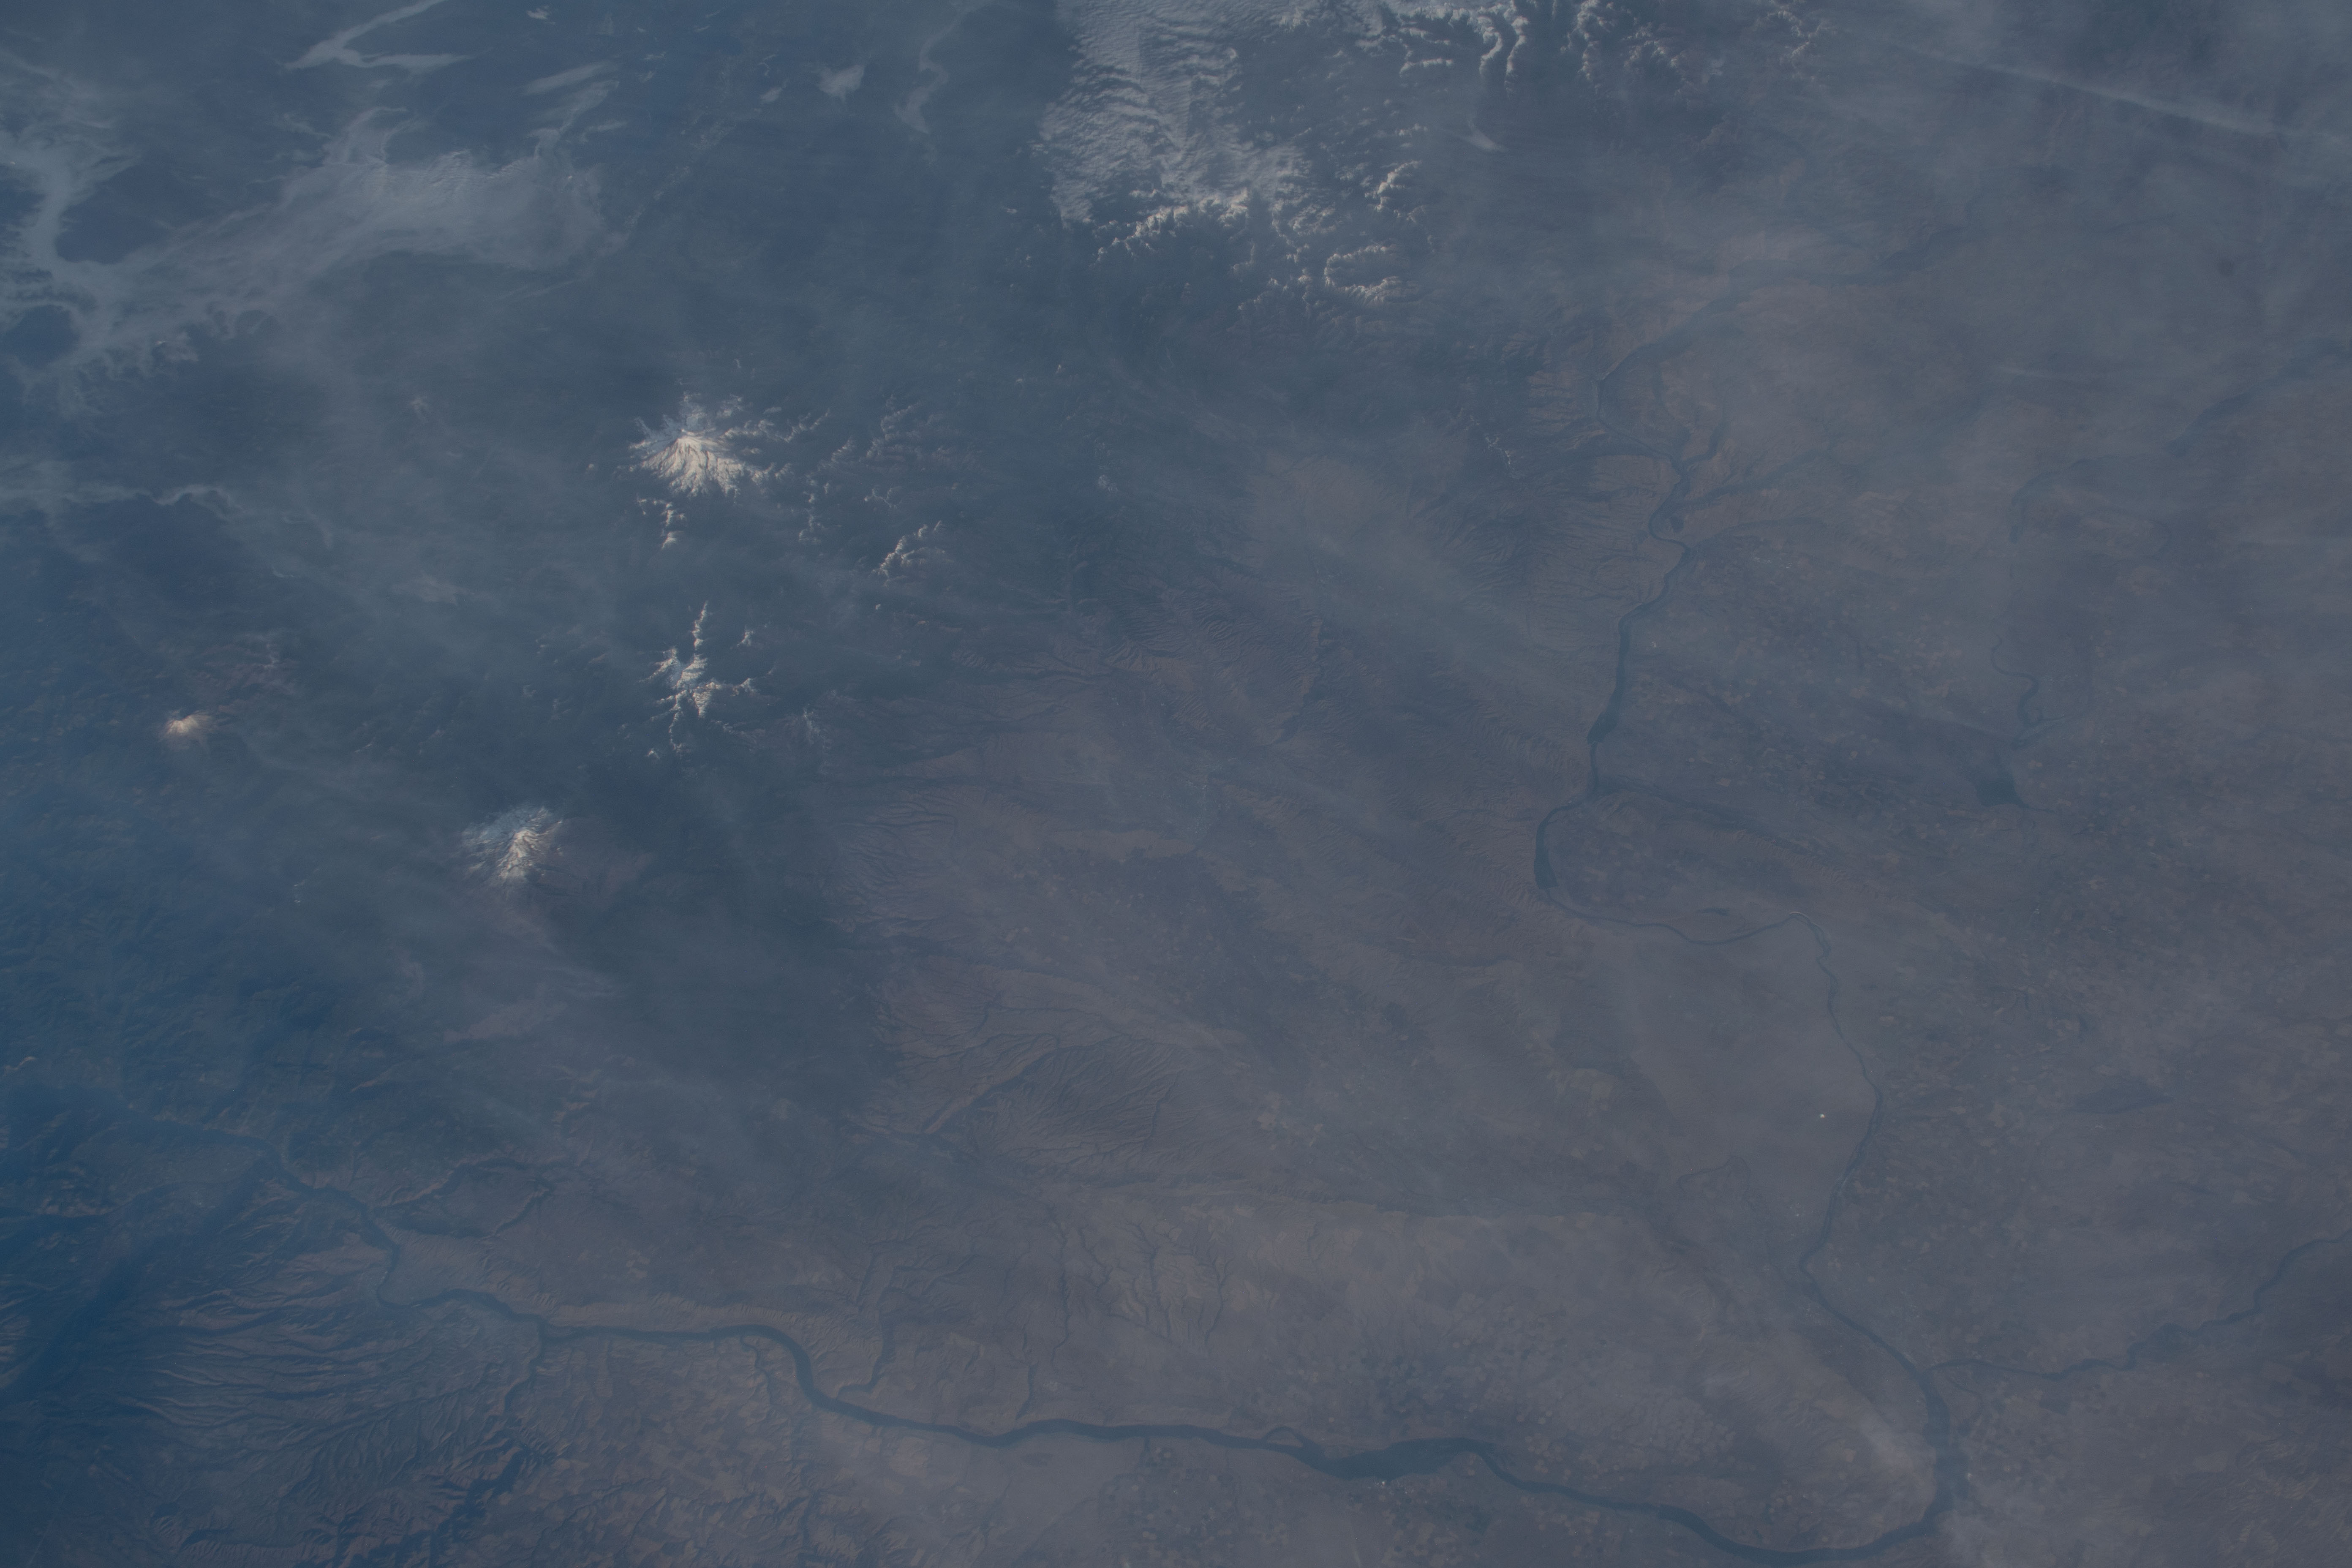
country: USA-WASHINGTON
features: CALIFORNIA, WASHINGTON, SALISH SEA, COLUMBIA RIVER
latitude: 47.0
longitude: -120.5
